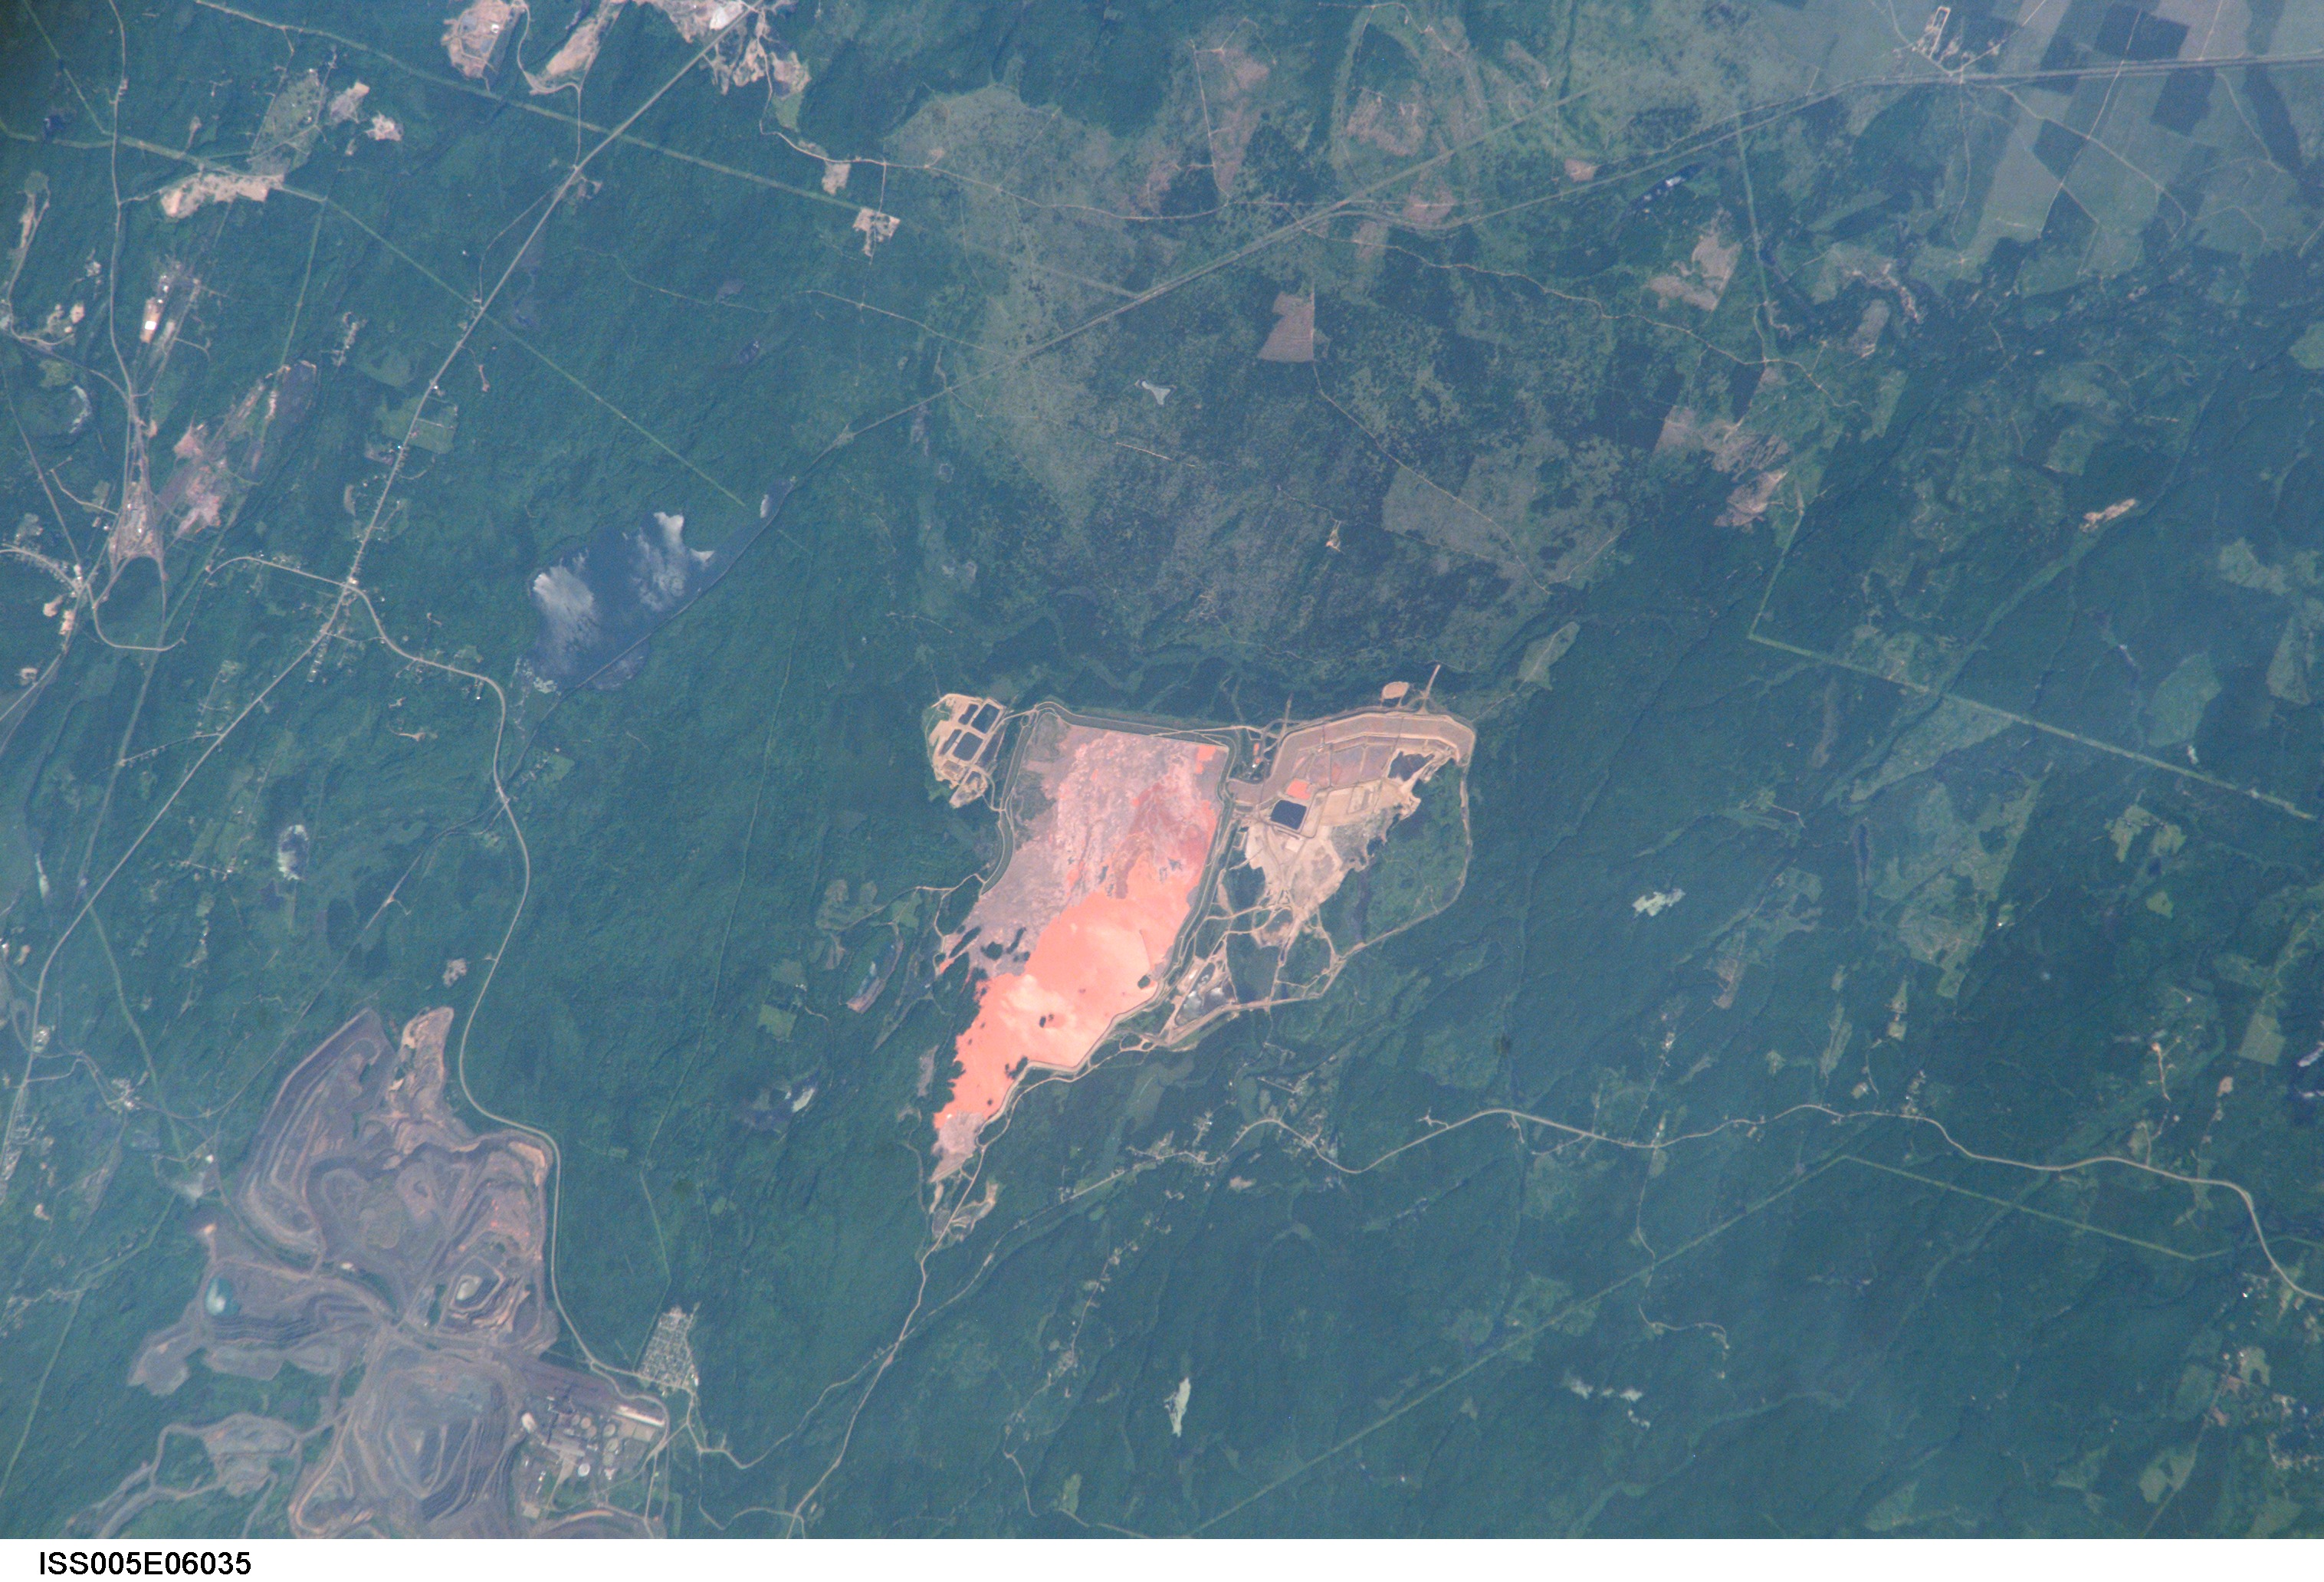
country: NORTH AMERICA
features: MINE
